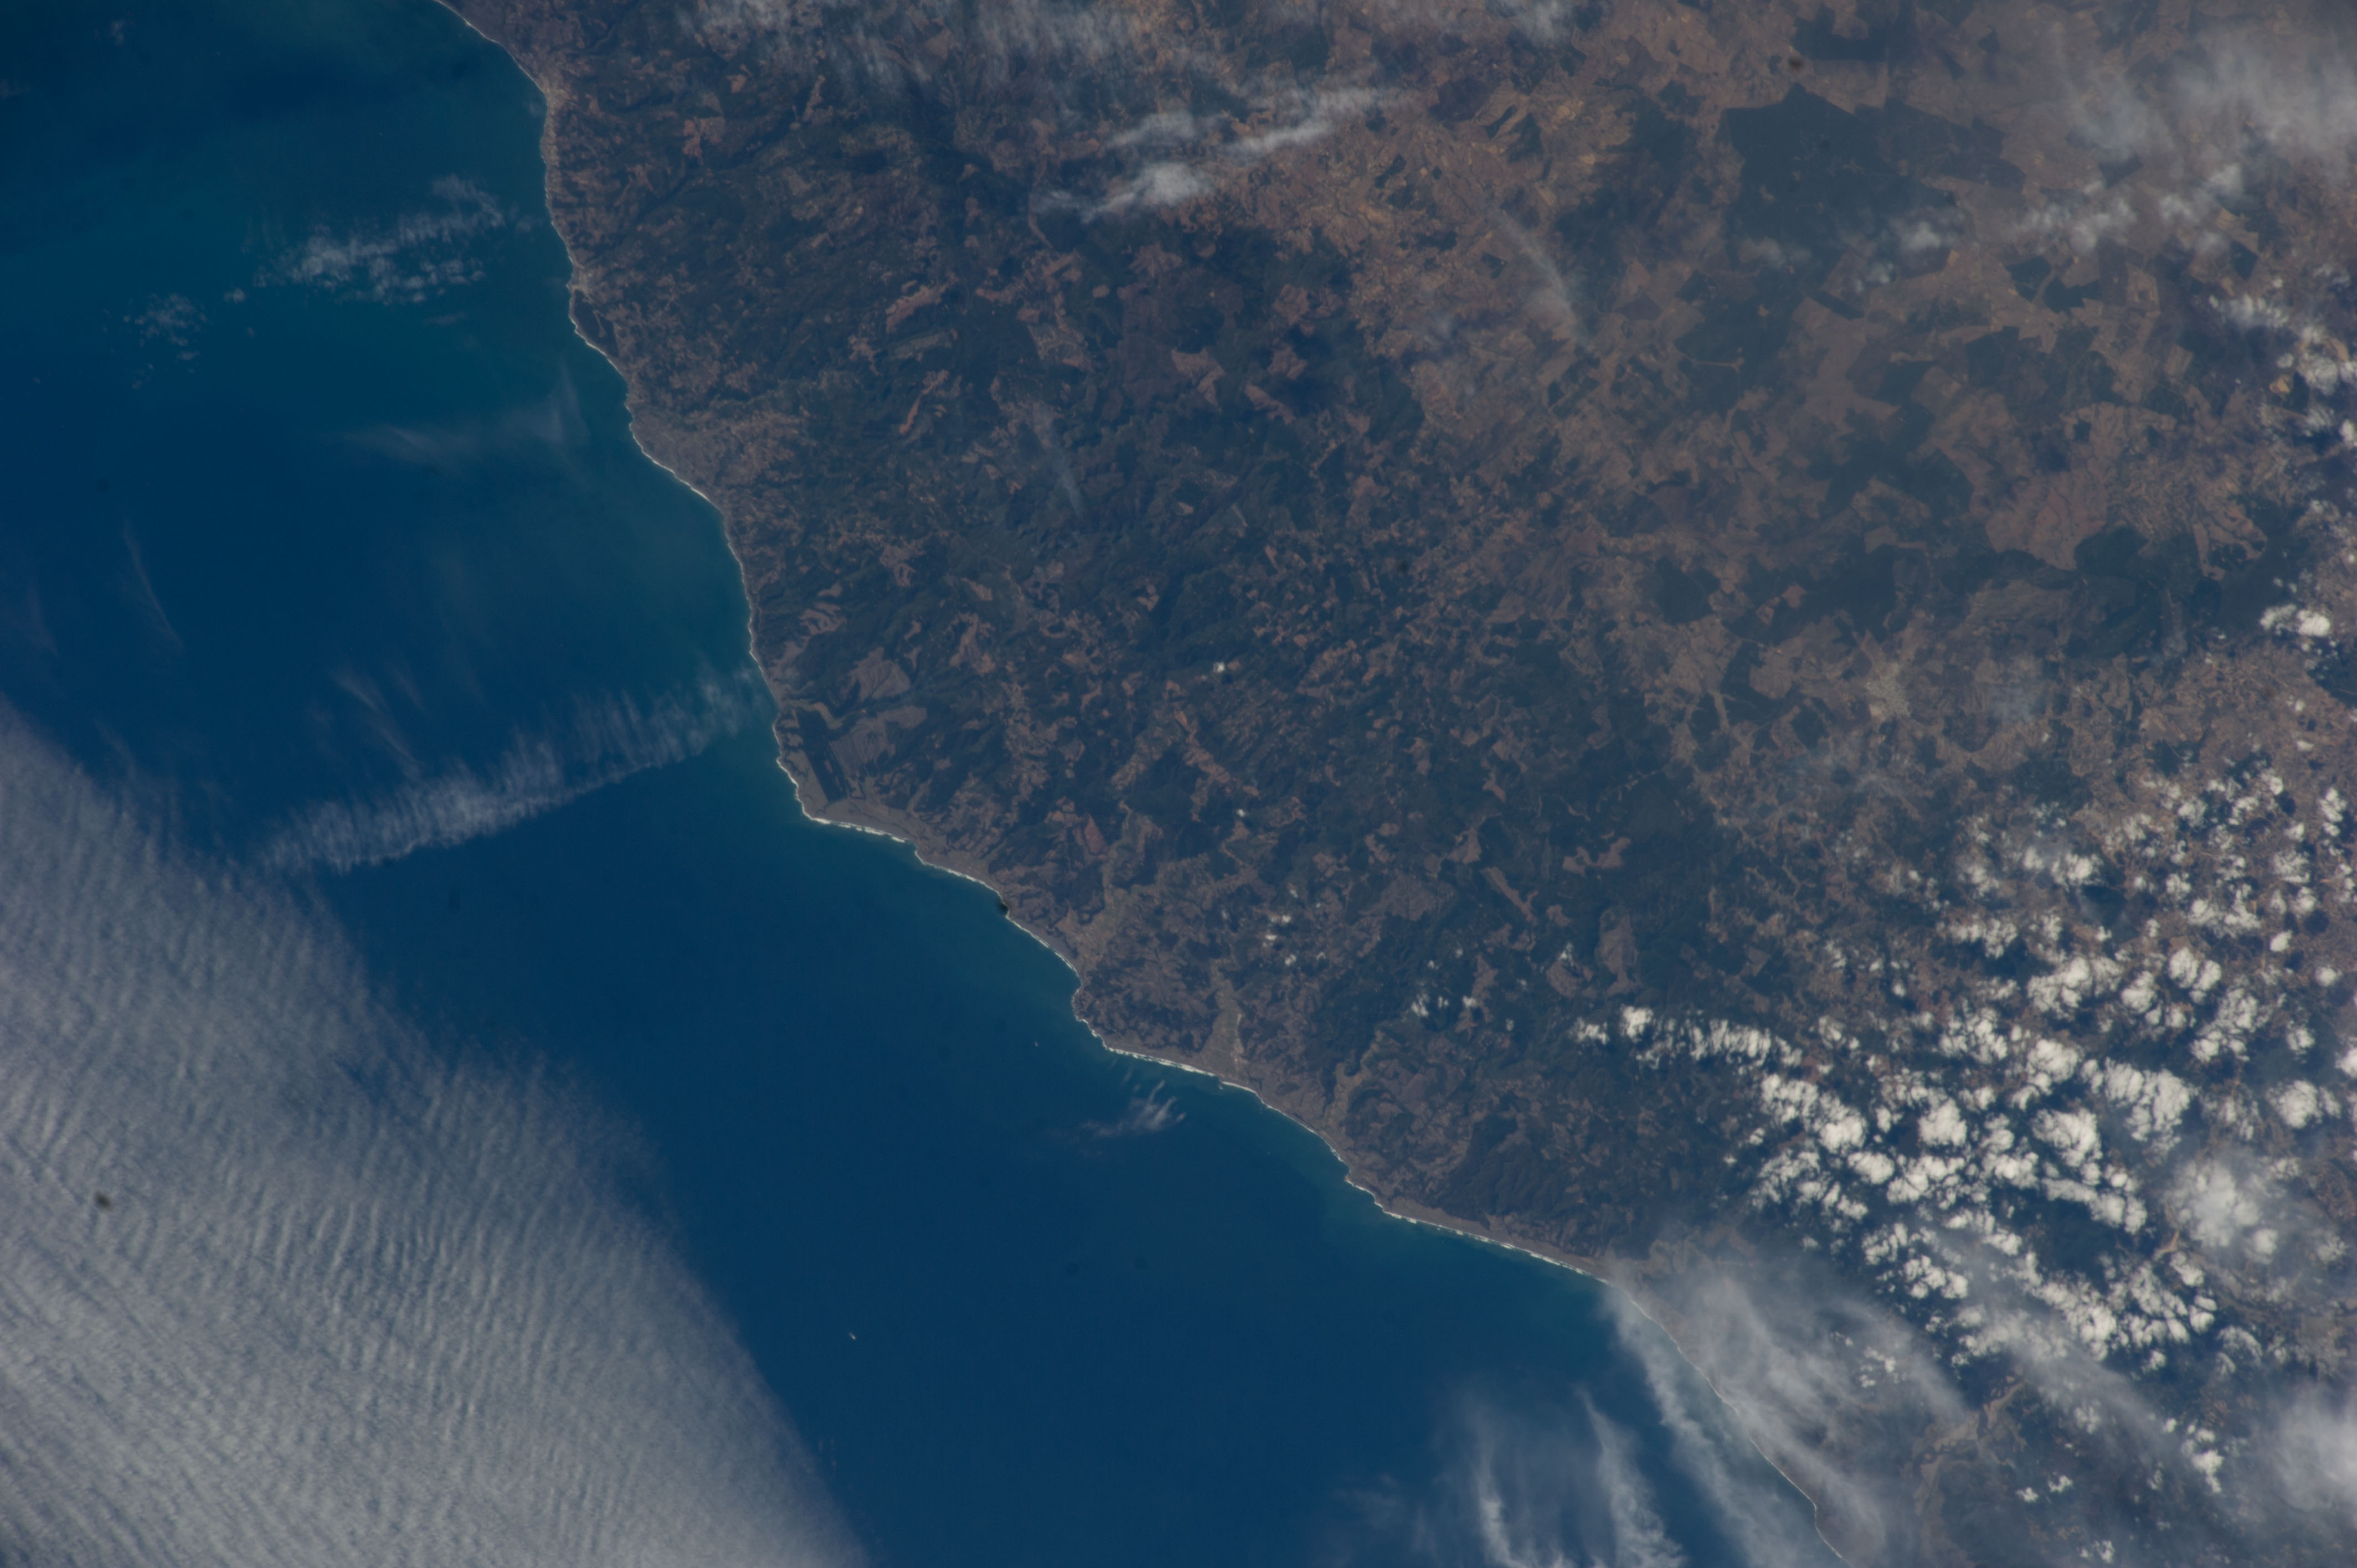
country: CHILE
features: PACIFIC O., COAST N. OF CONCEPCION, HILLS, FOR., AGR., TOWNS
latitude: -36.2
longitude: -72.7
